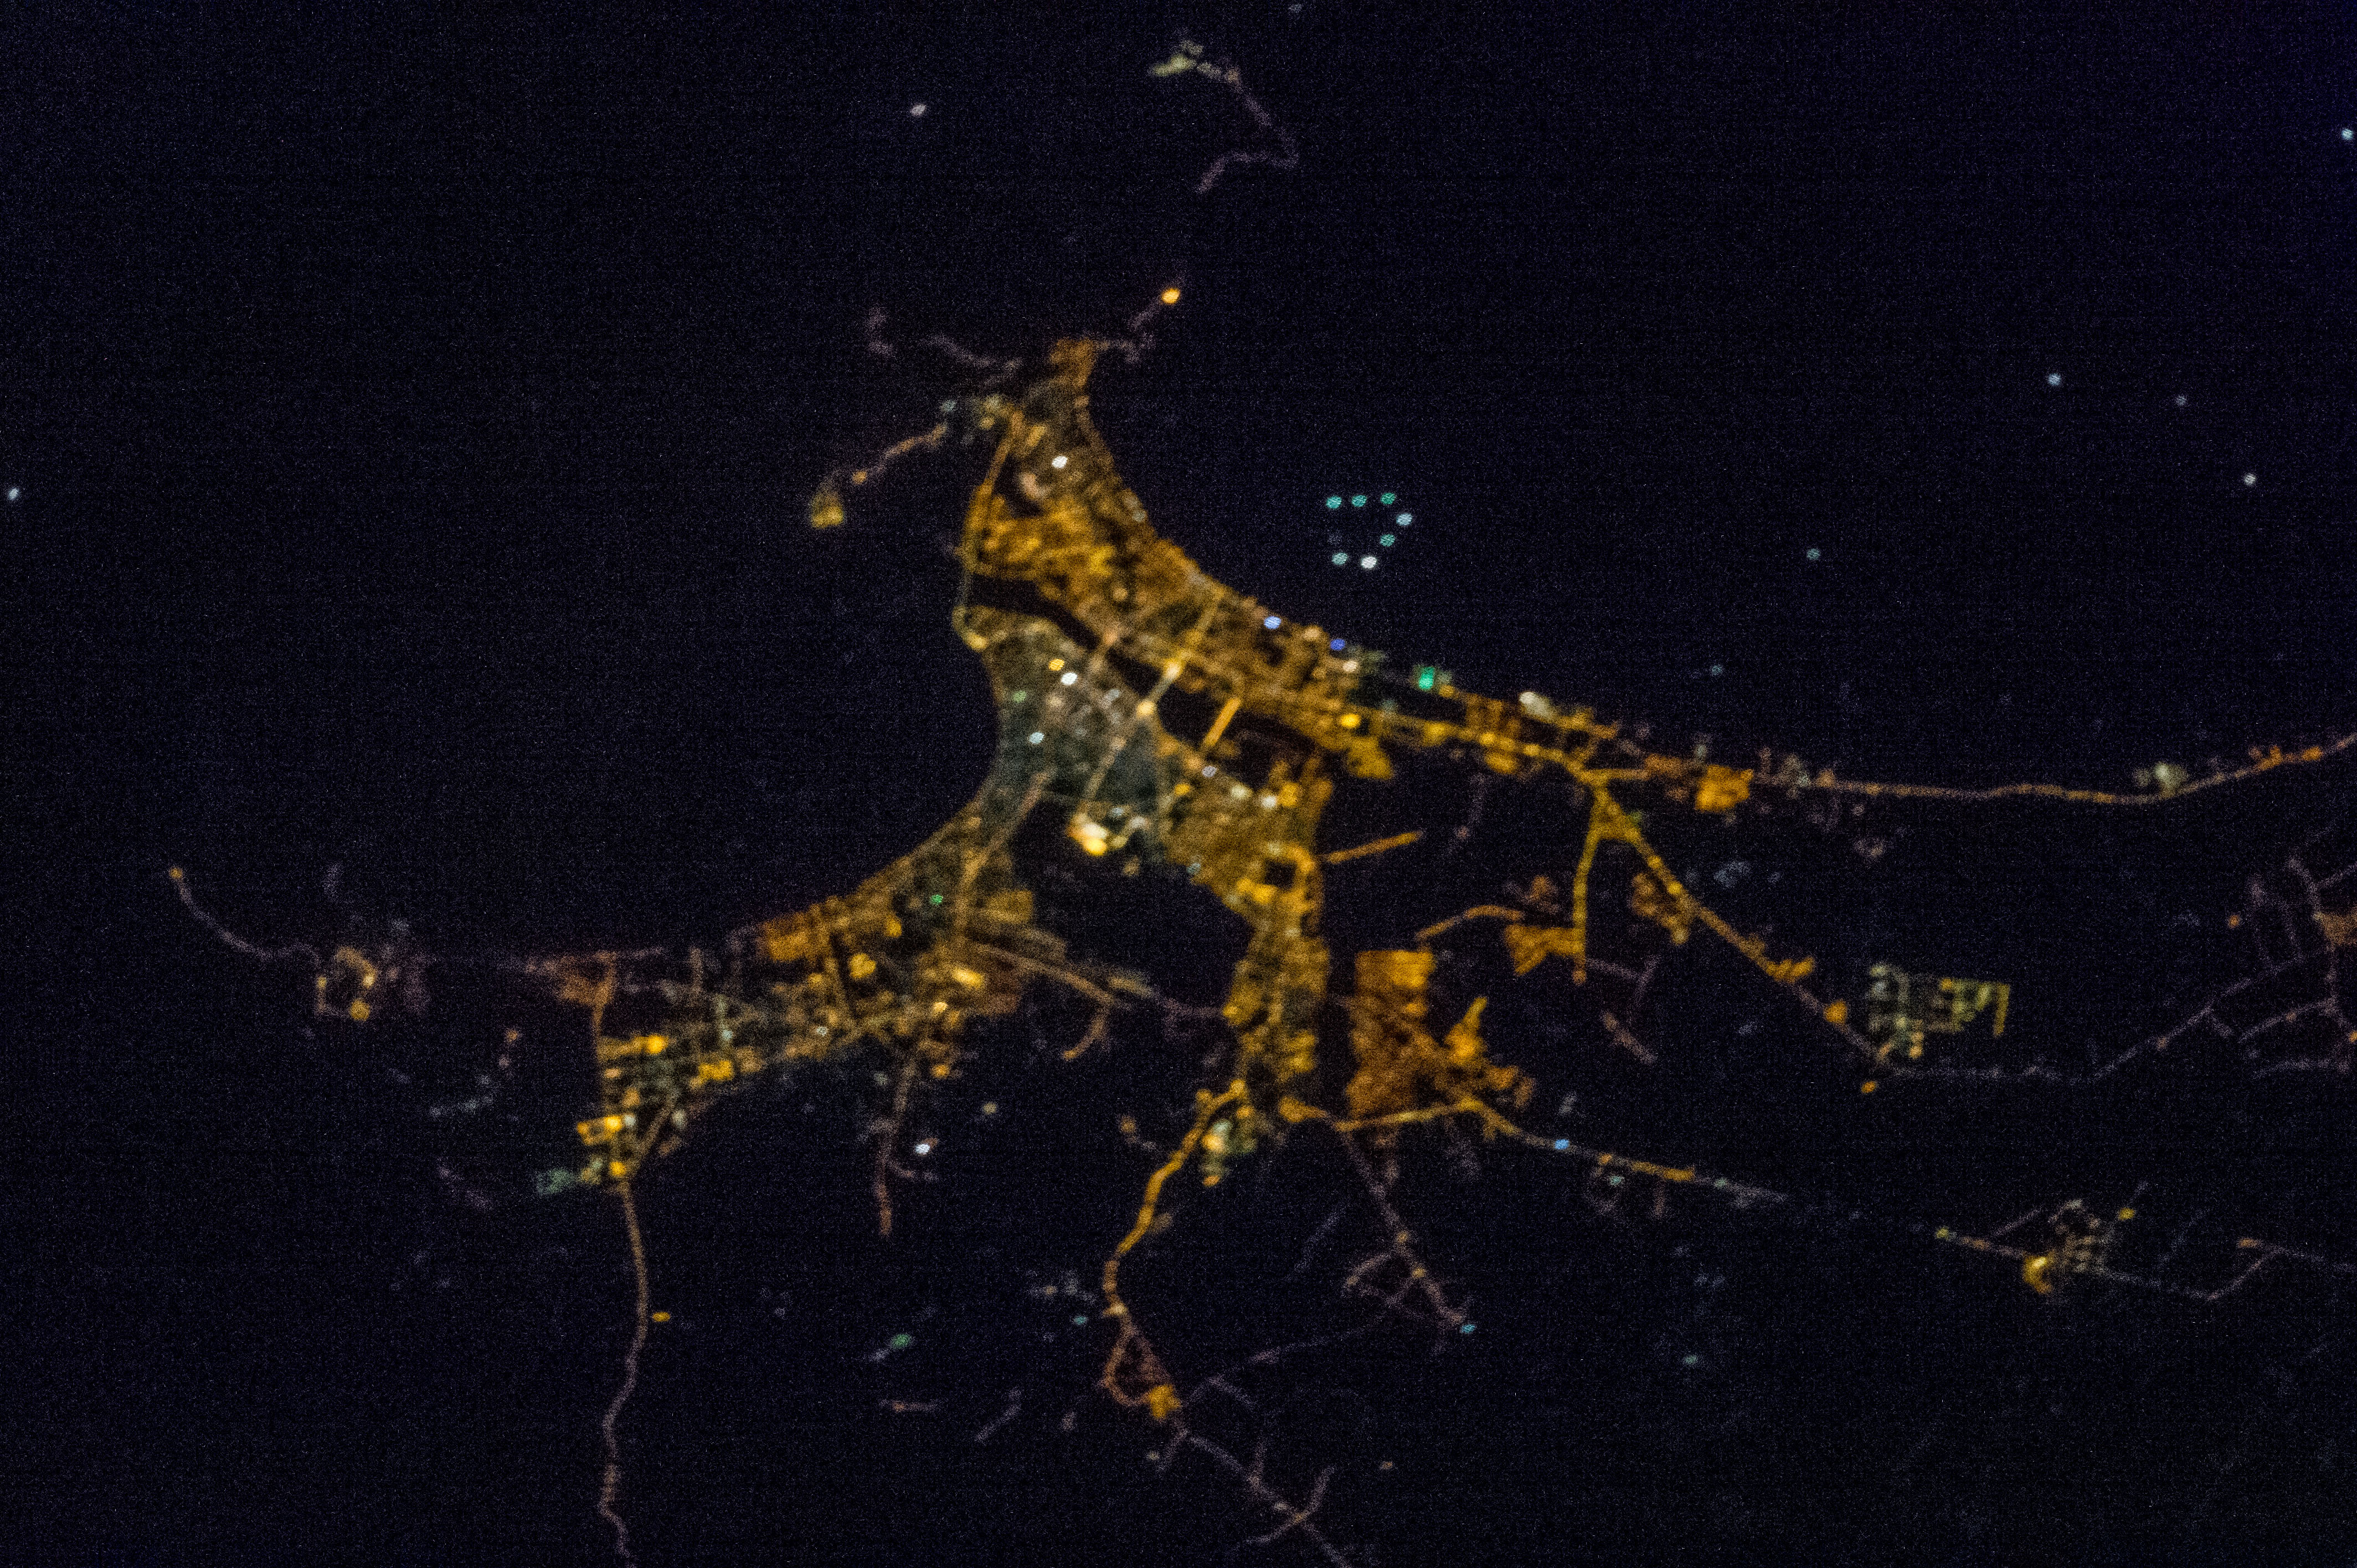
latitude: 16.1
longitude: 108.2
